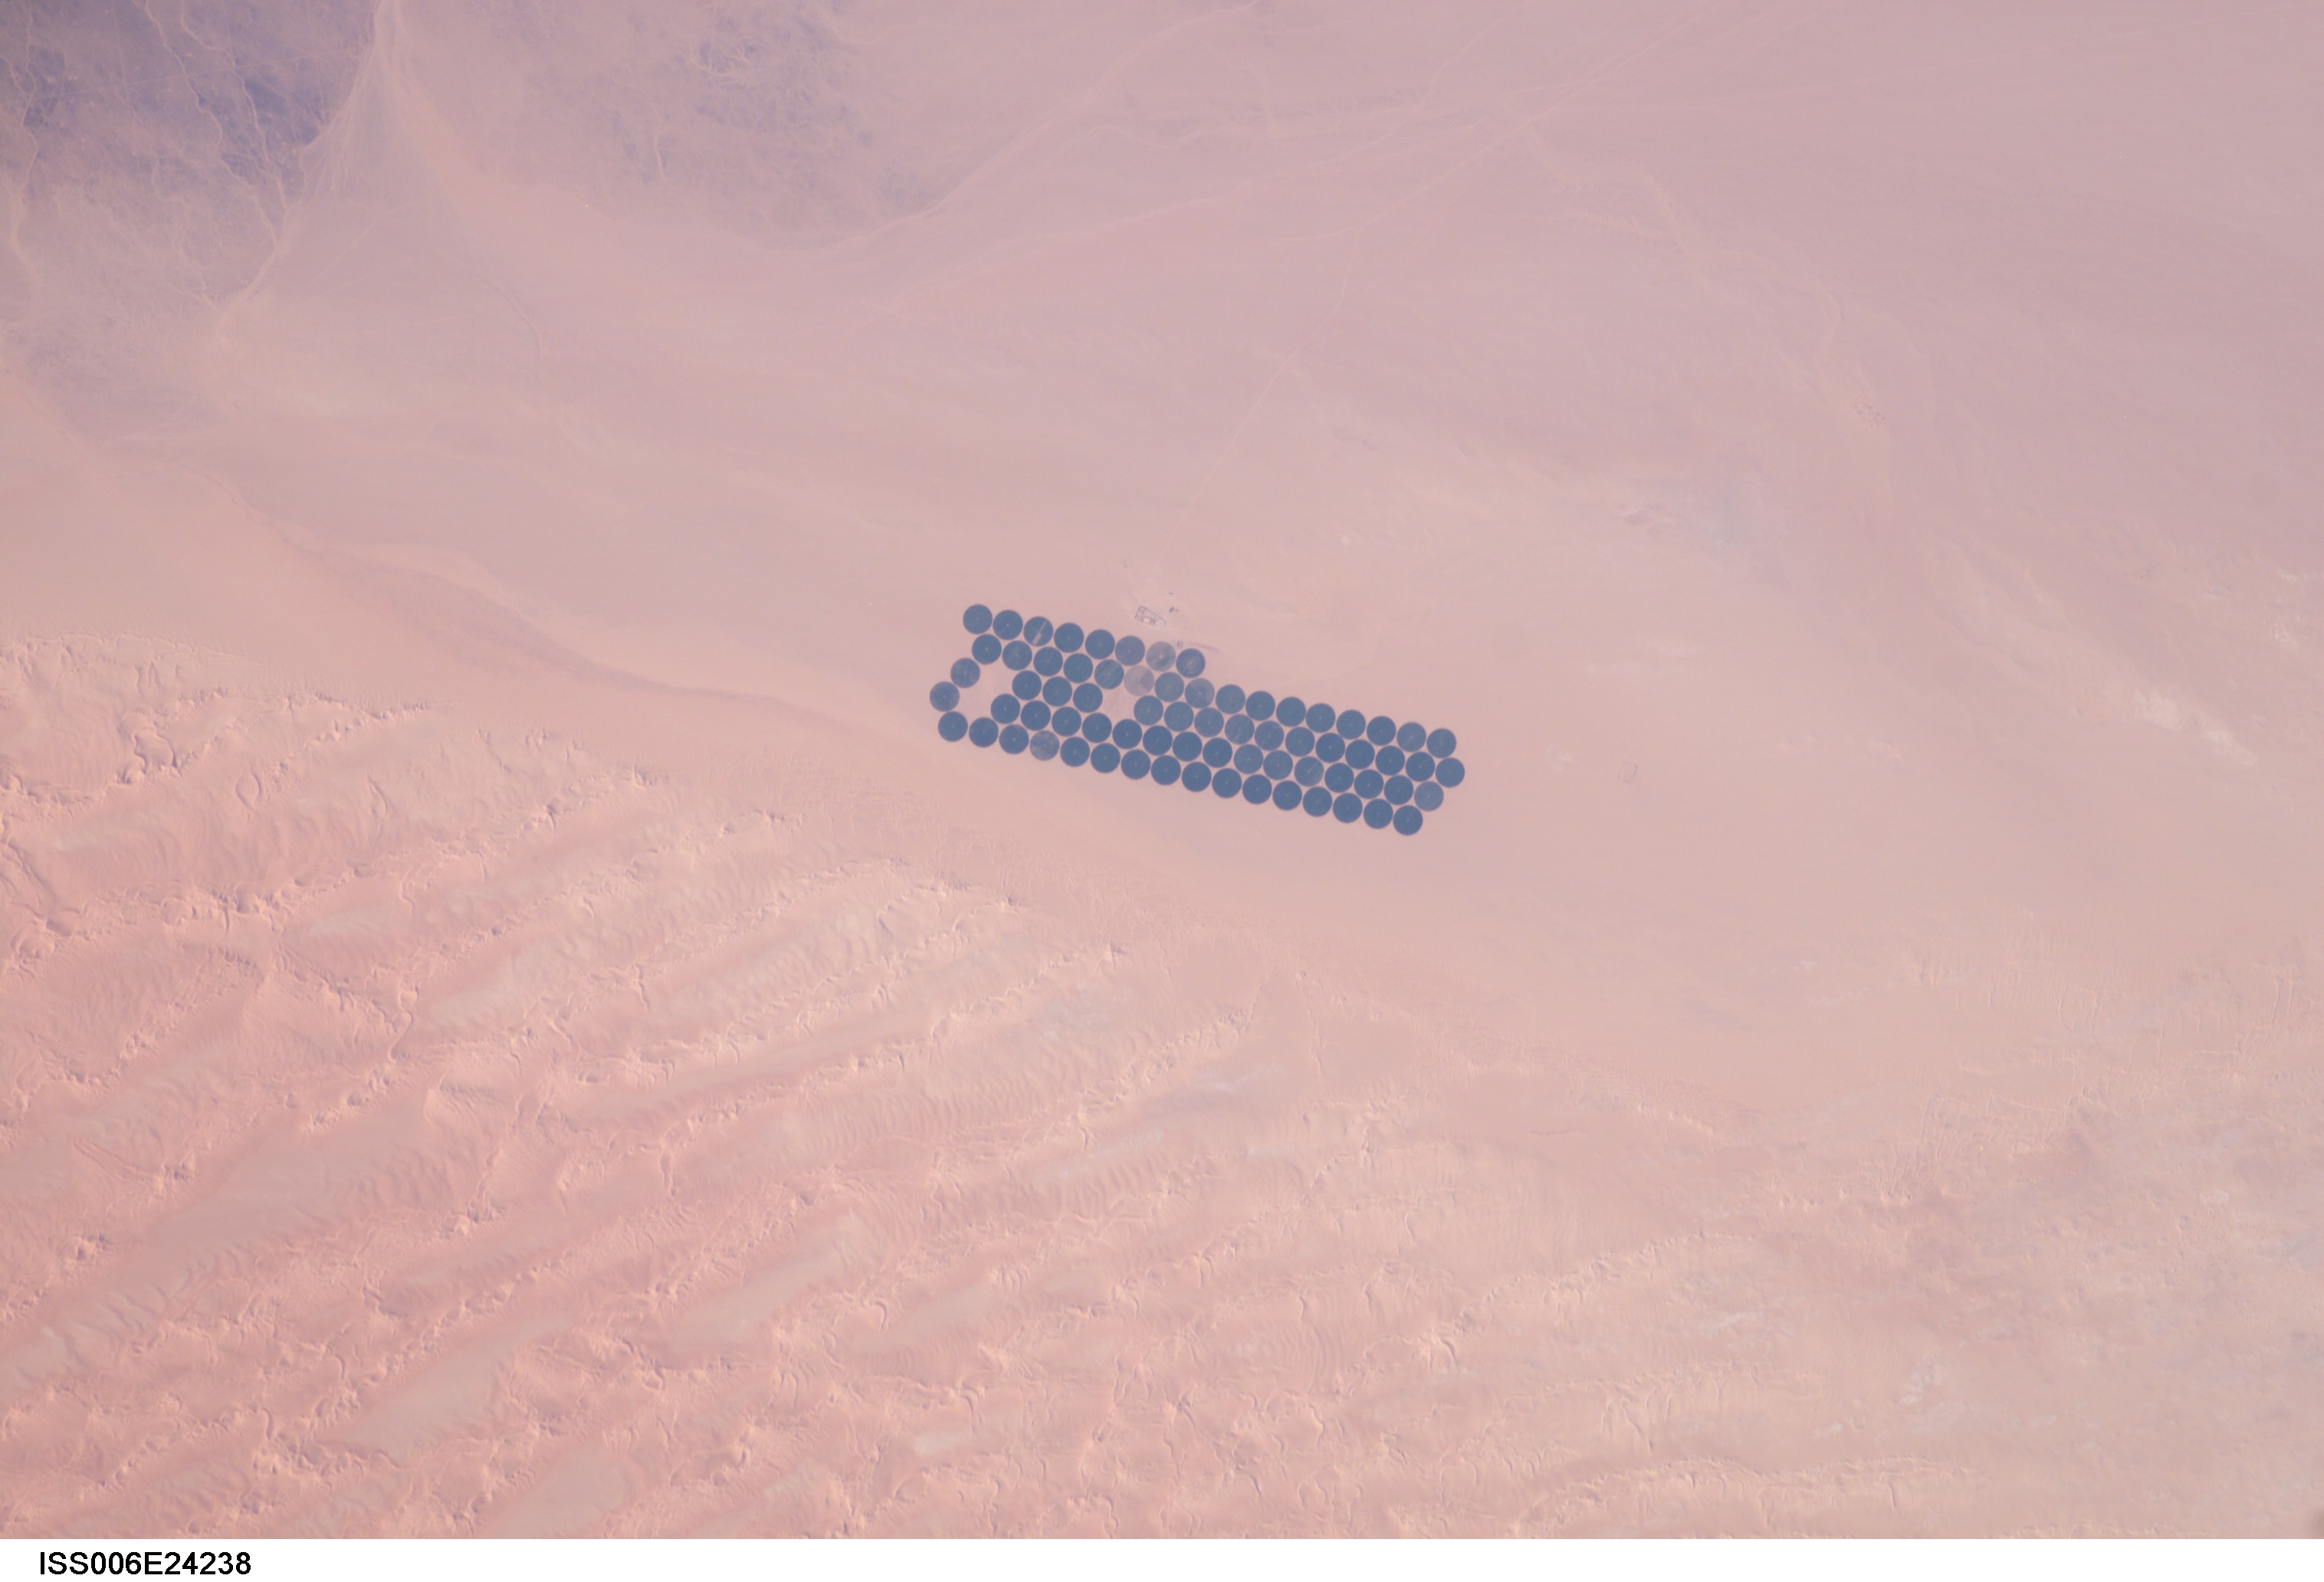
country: LIBYA
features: PIVOT IRRIGATION, BARJUJ VALLEY
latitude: 26.0
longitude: 13.0
